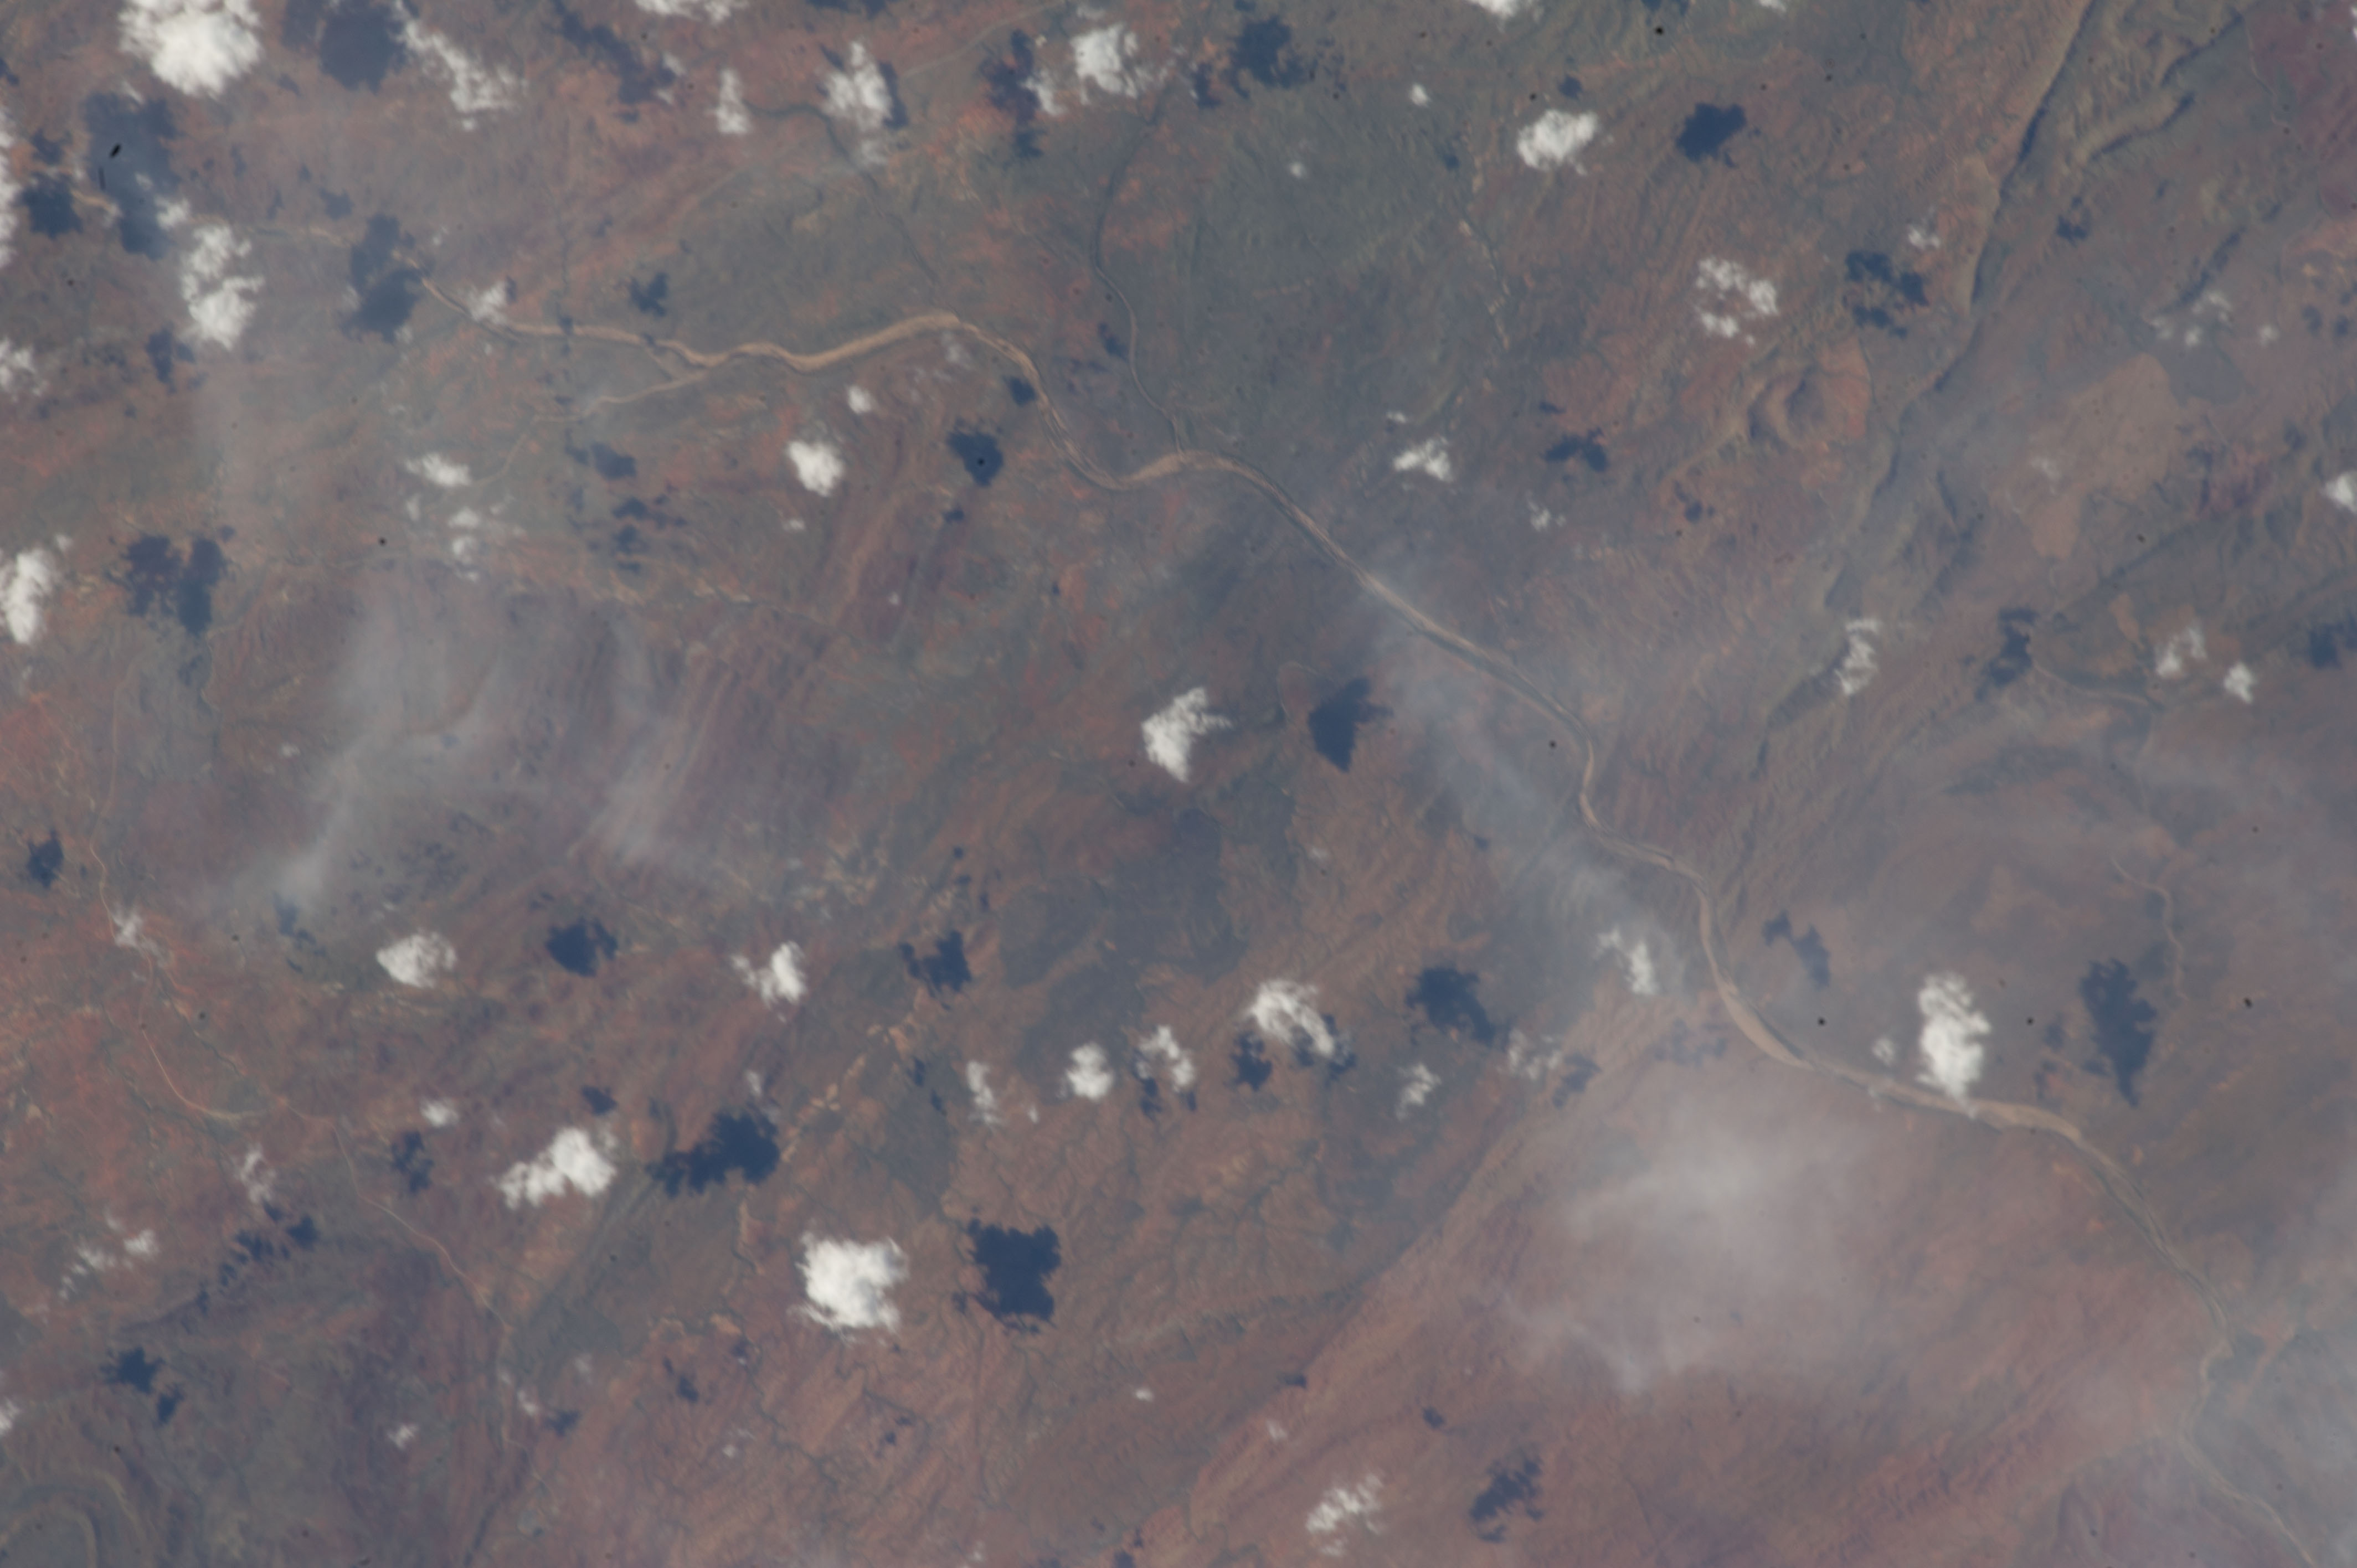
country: AUSTRALIA-WA
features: ORD RIVER, RIDGES, DISSECTED PLATEAU, RAVINES
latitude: -17.5
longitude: 128.0
